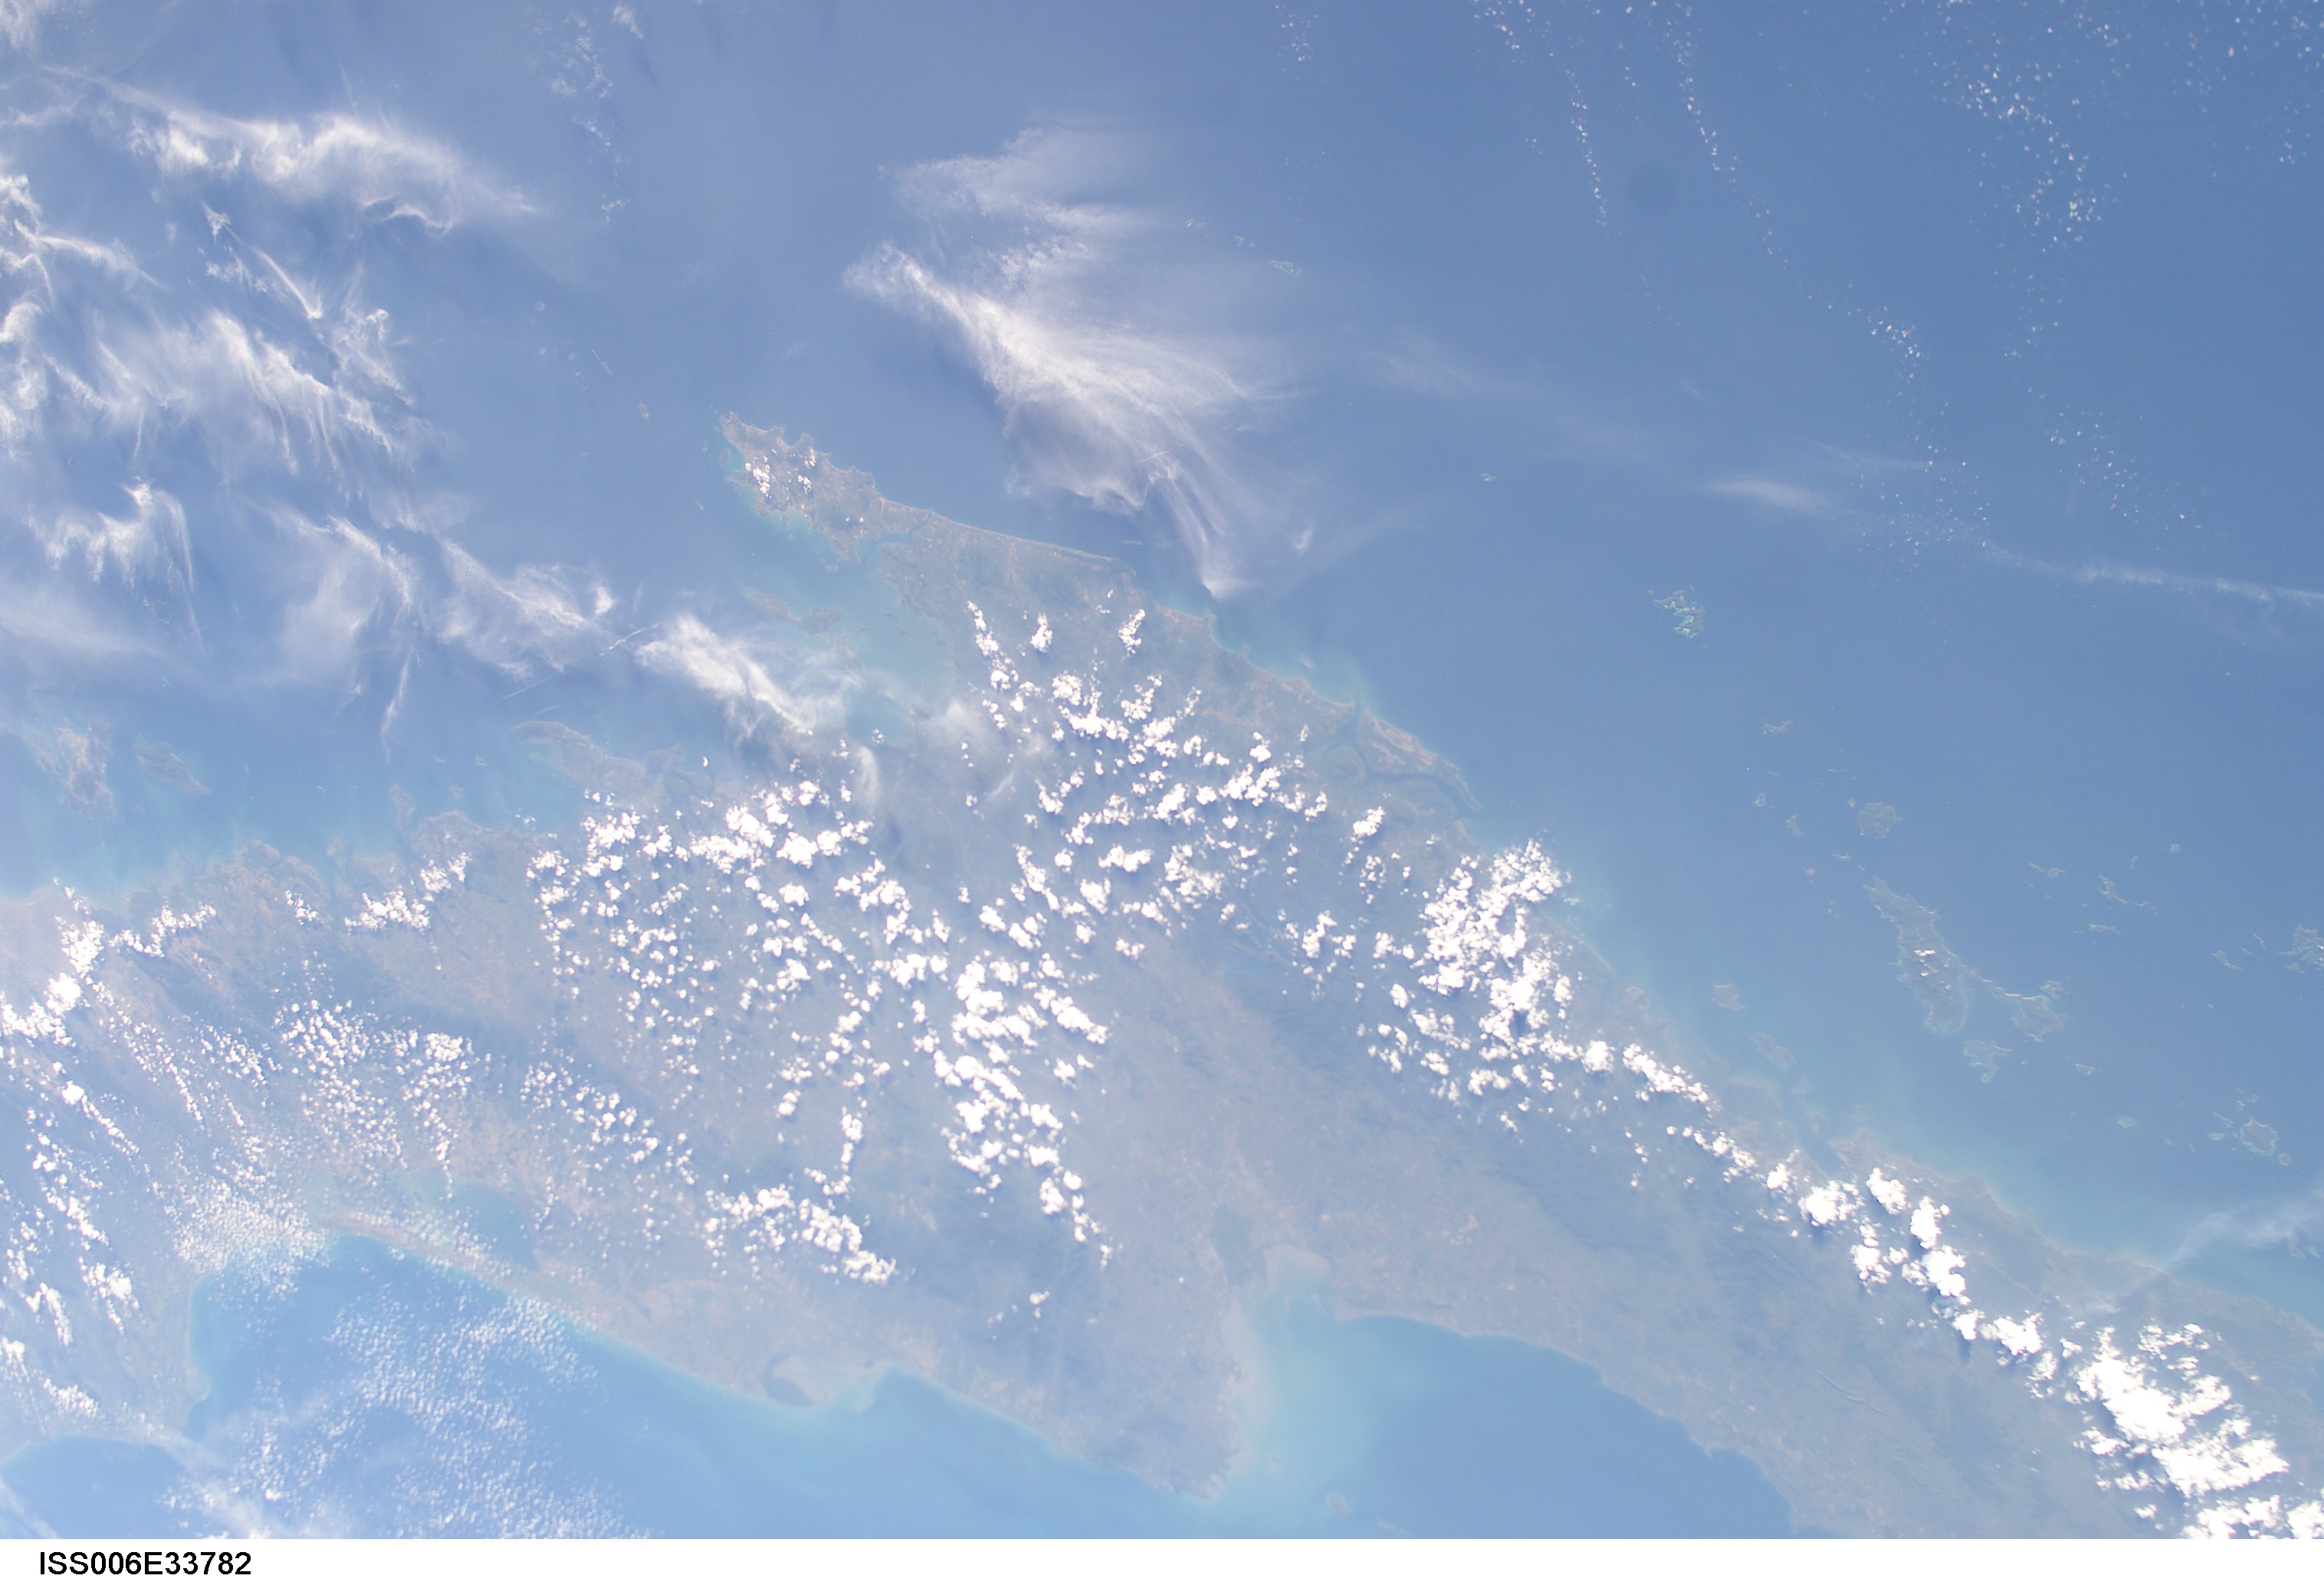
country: THAILAND
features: MALAY PENINSULA
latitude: 8.5
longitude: 98.5
